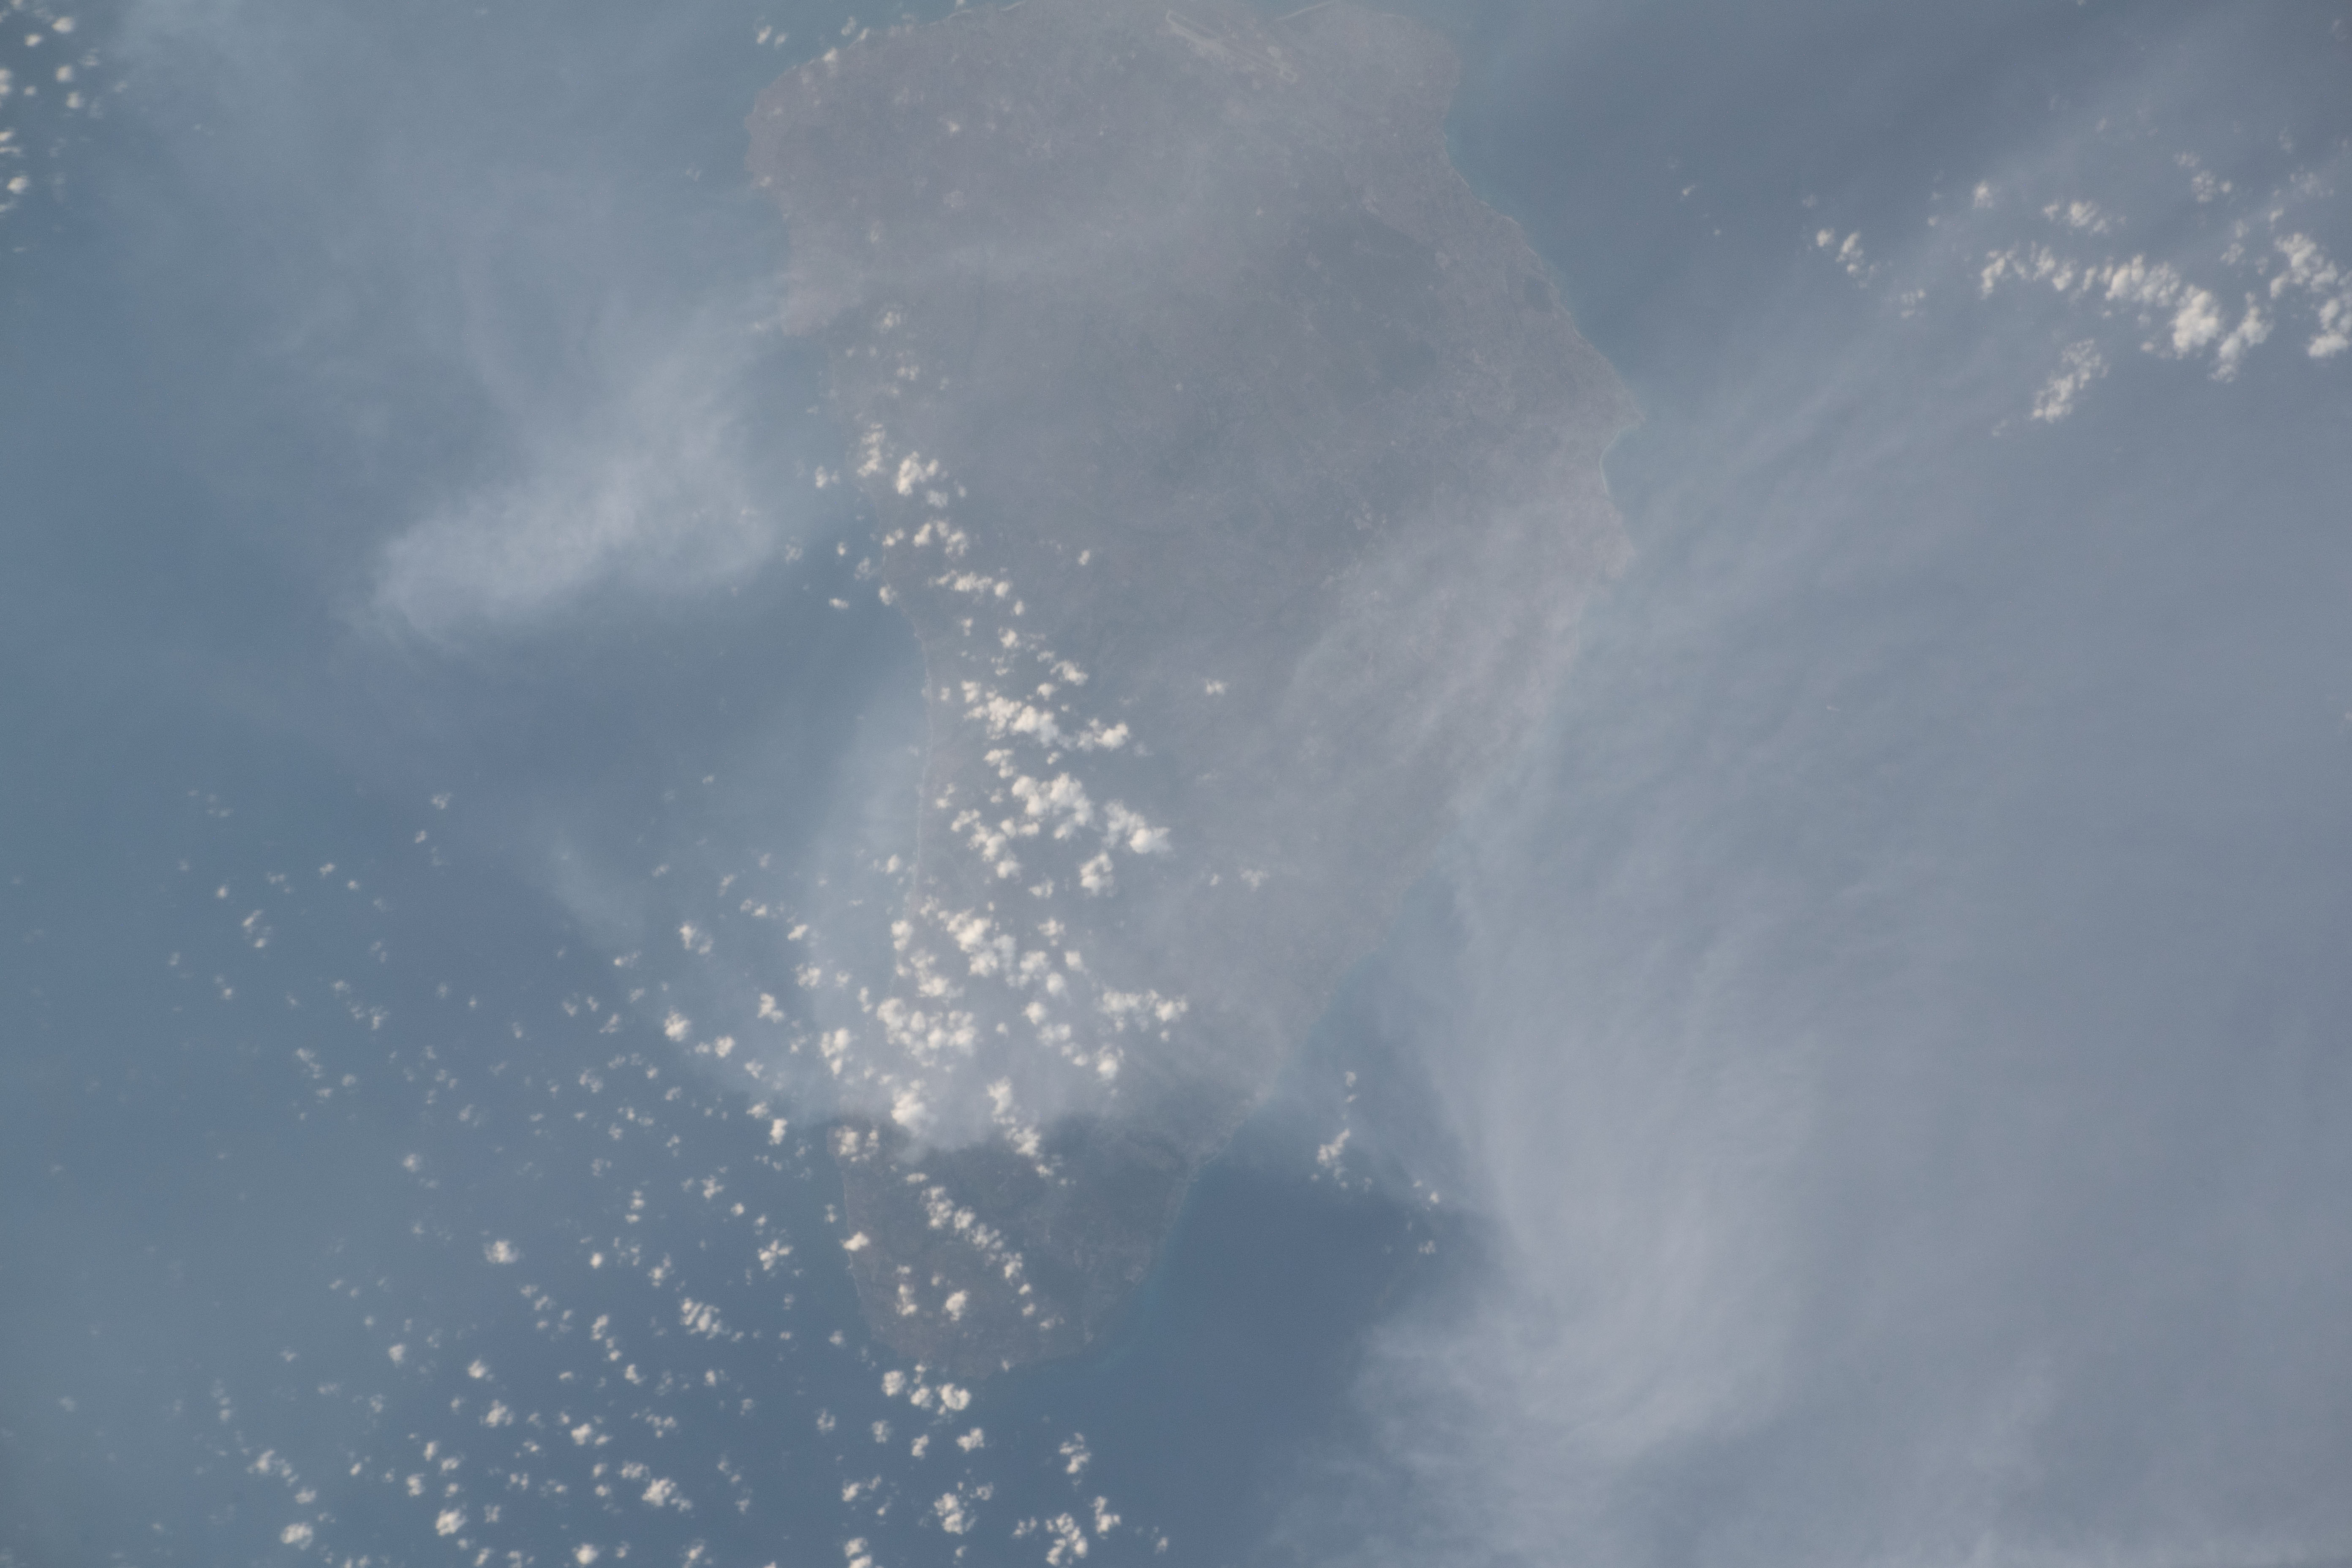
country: LESSER ANTILLES
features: BARBADOS ISLAND, NORTH ATLANTIC OCEAN
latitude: 13.1
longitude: -59.6
